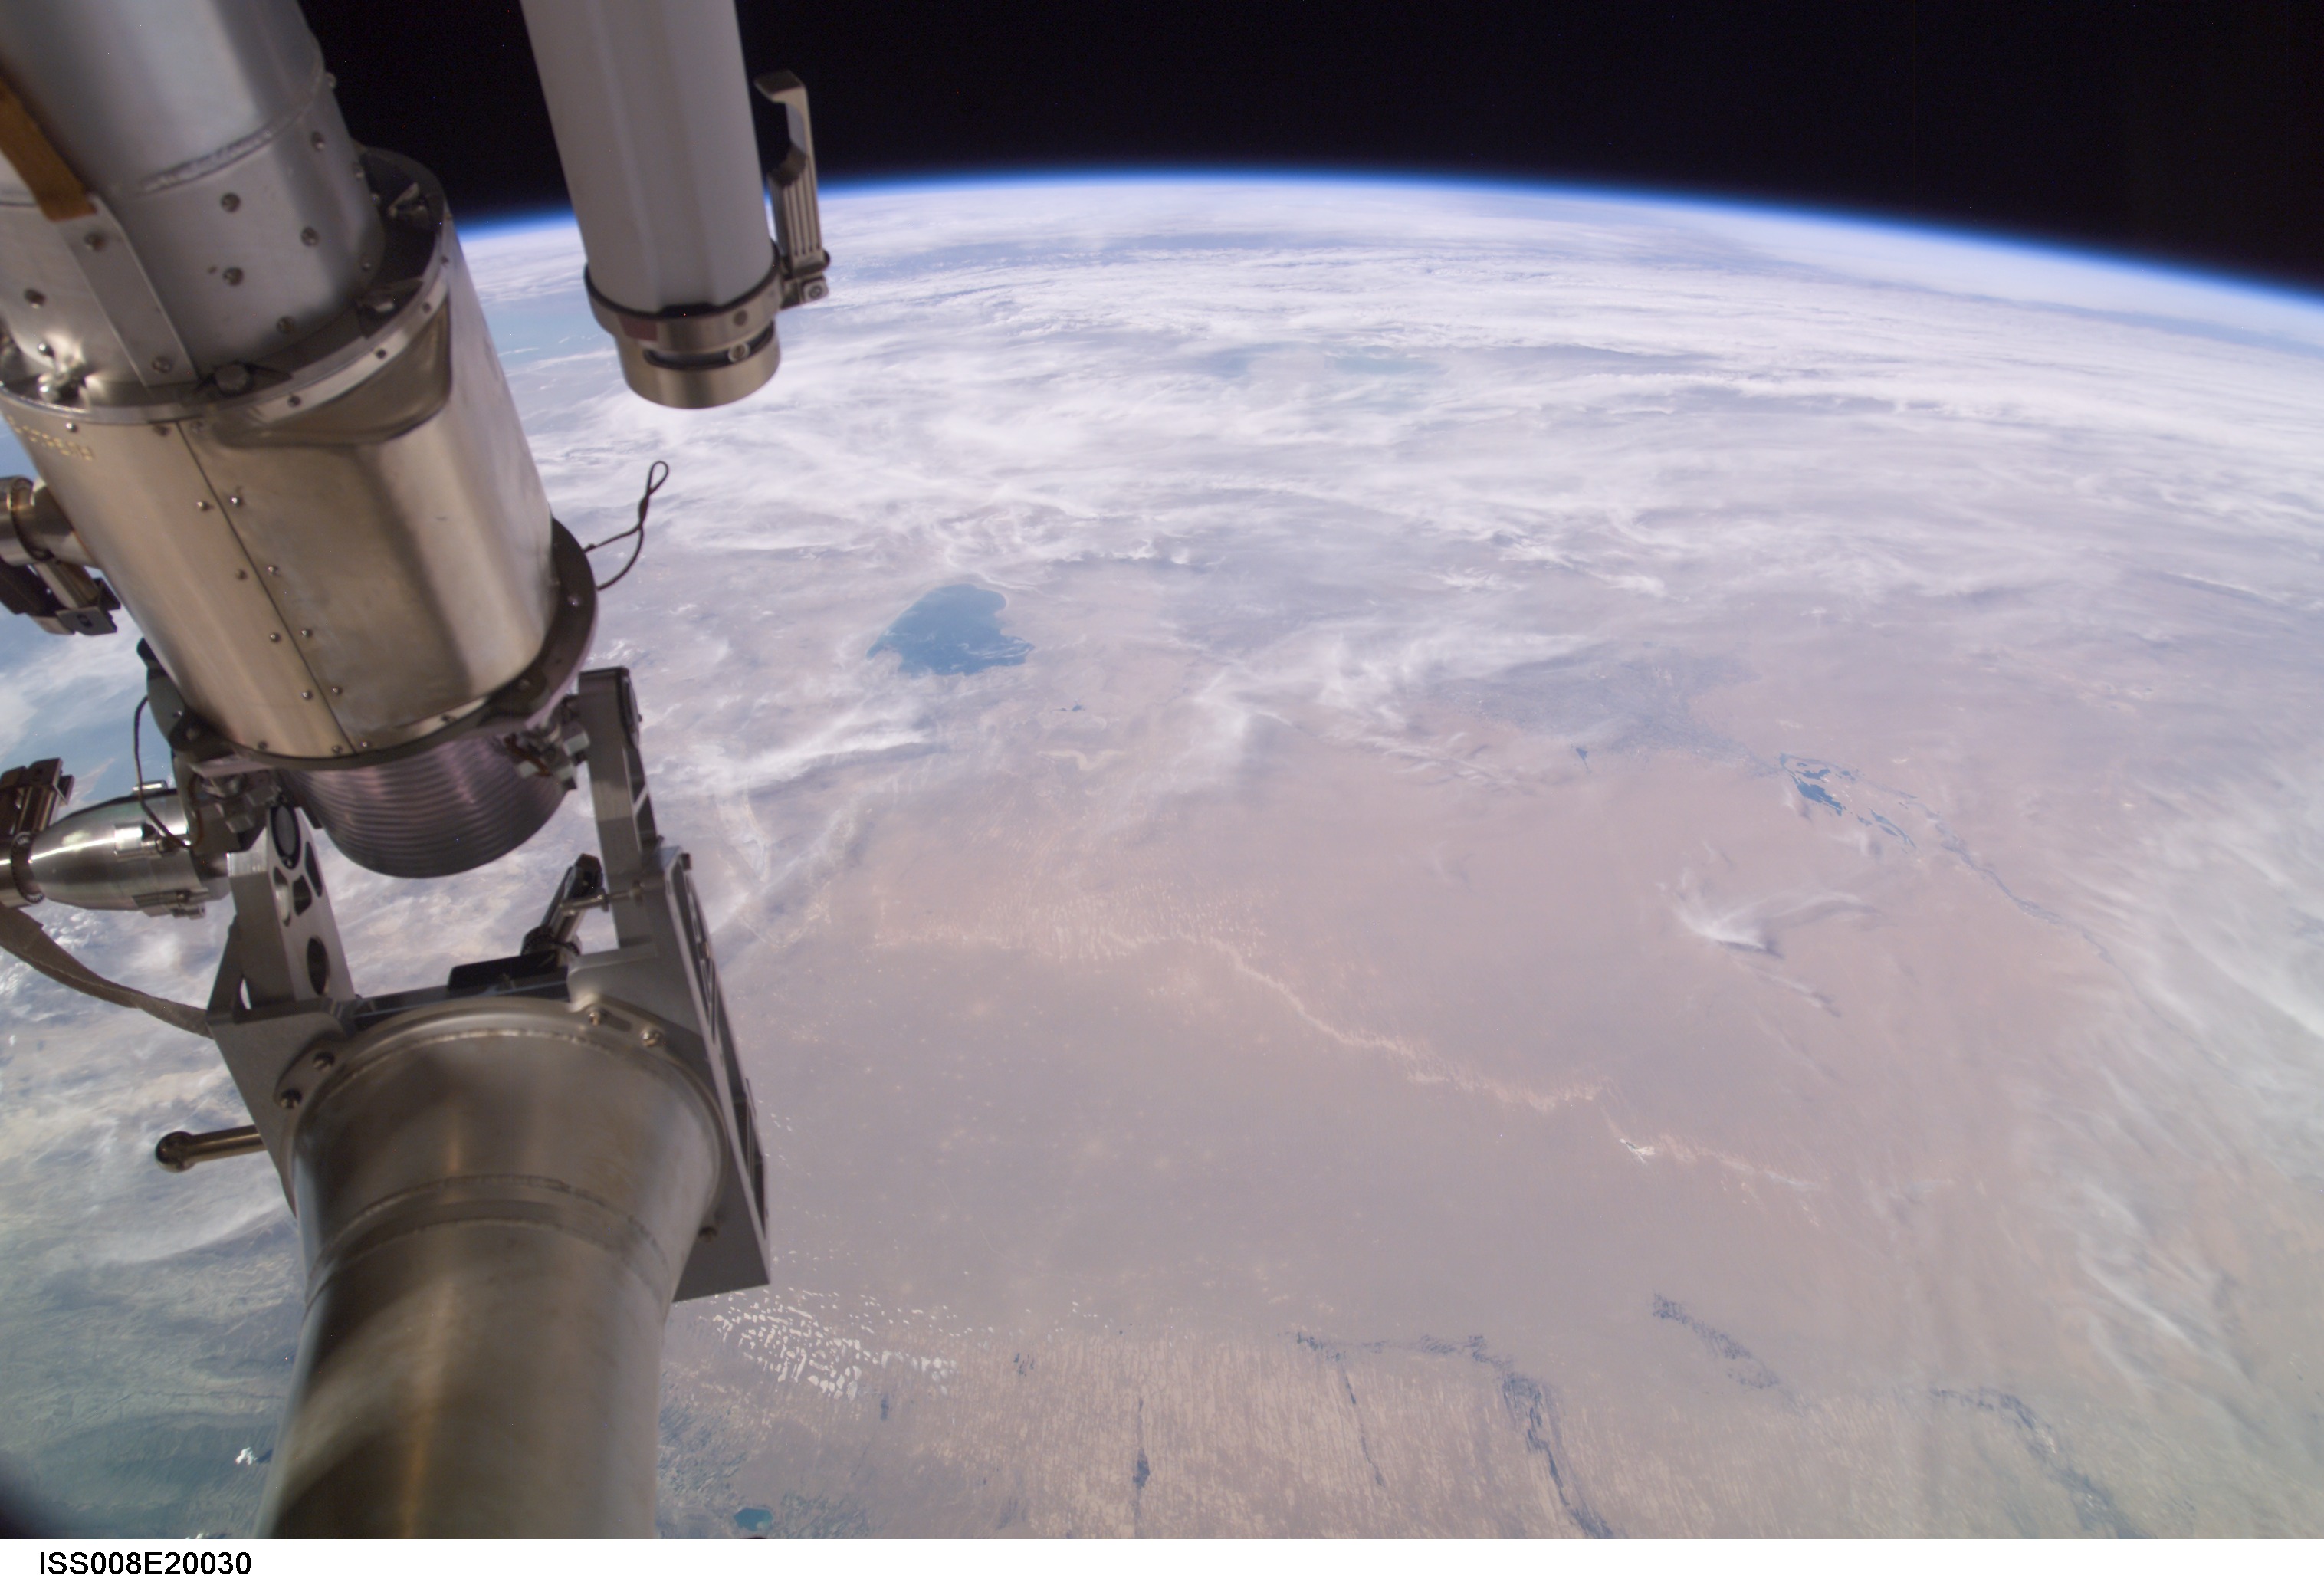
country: TURKMENISTAN
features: CASPIAN S., ATMOSPHERIC LIMB
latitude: 41.0
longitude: 59.0
